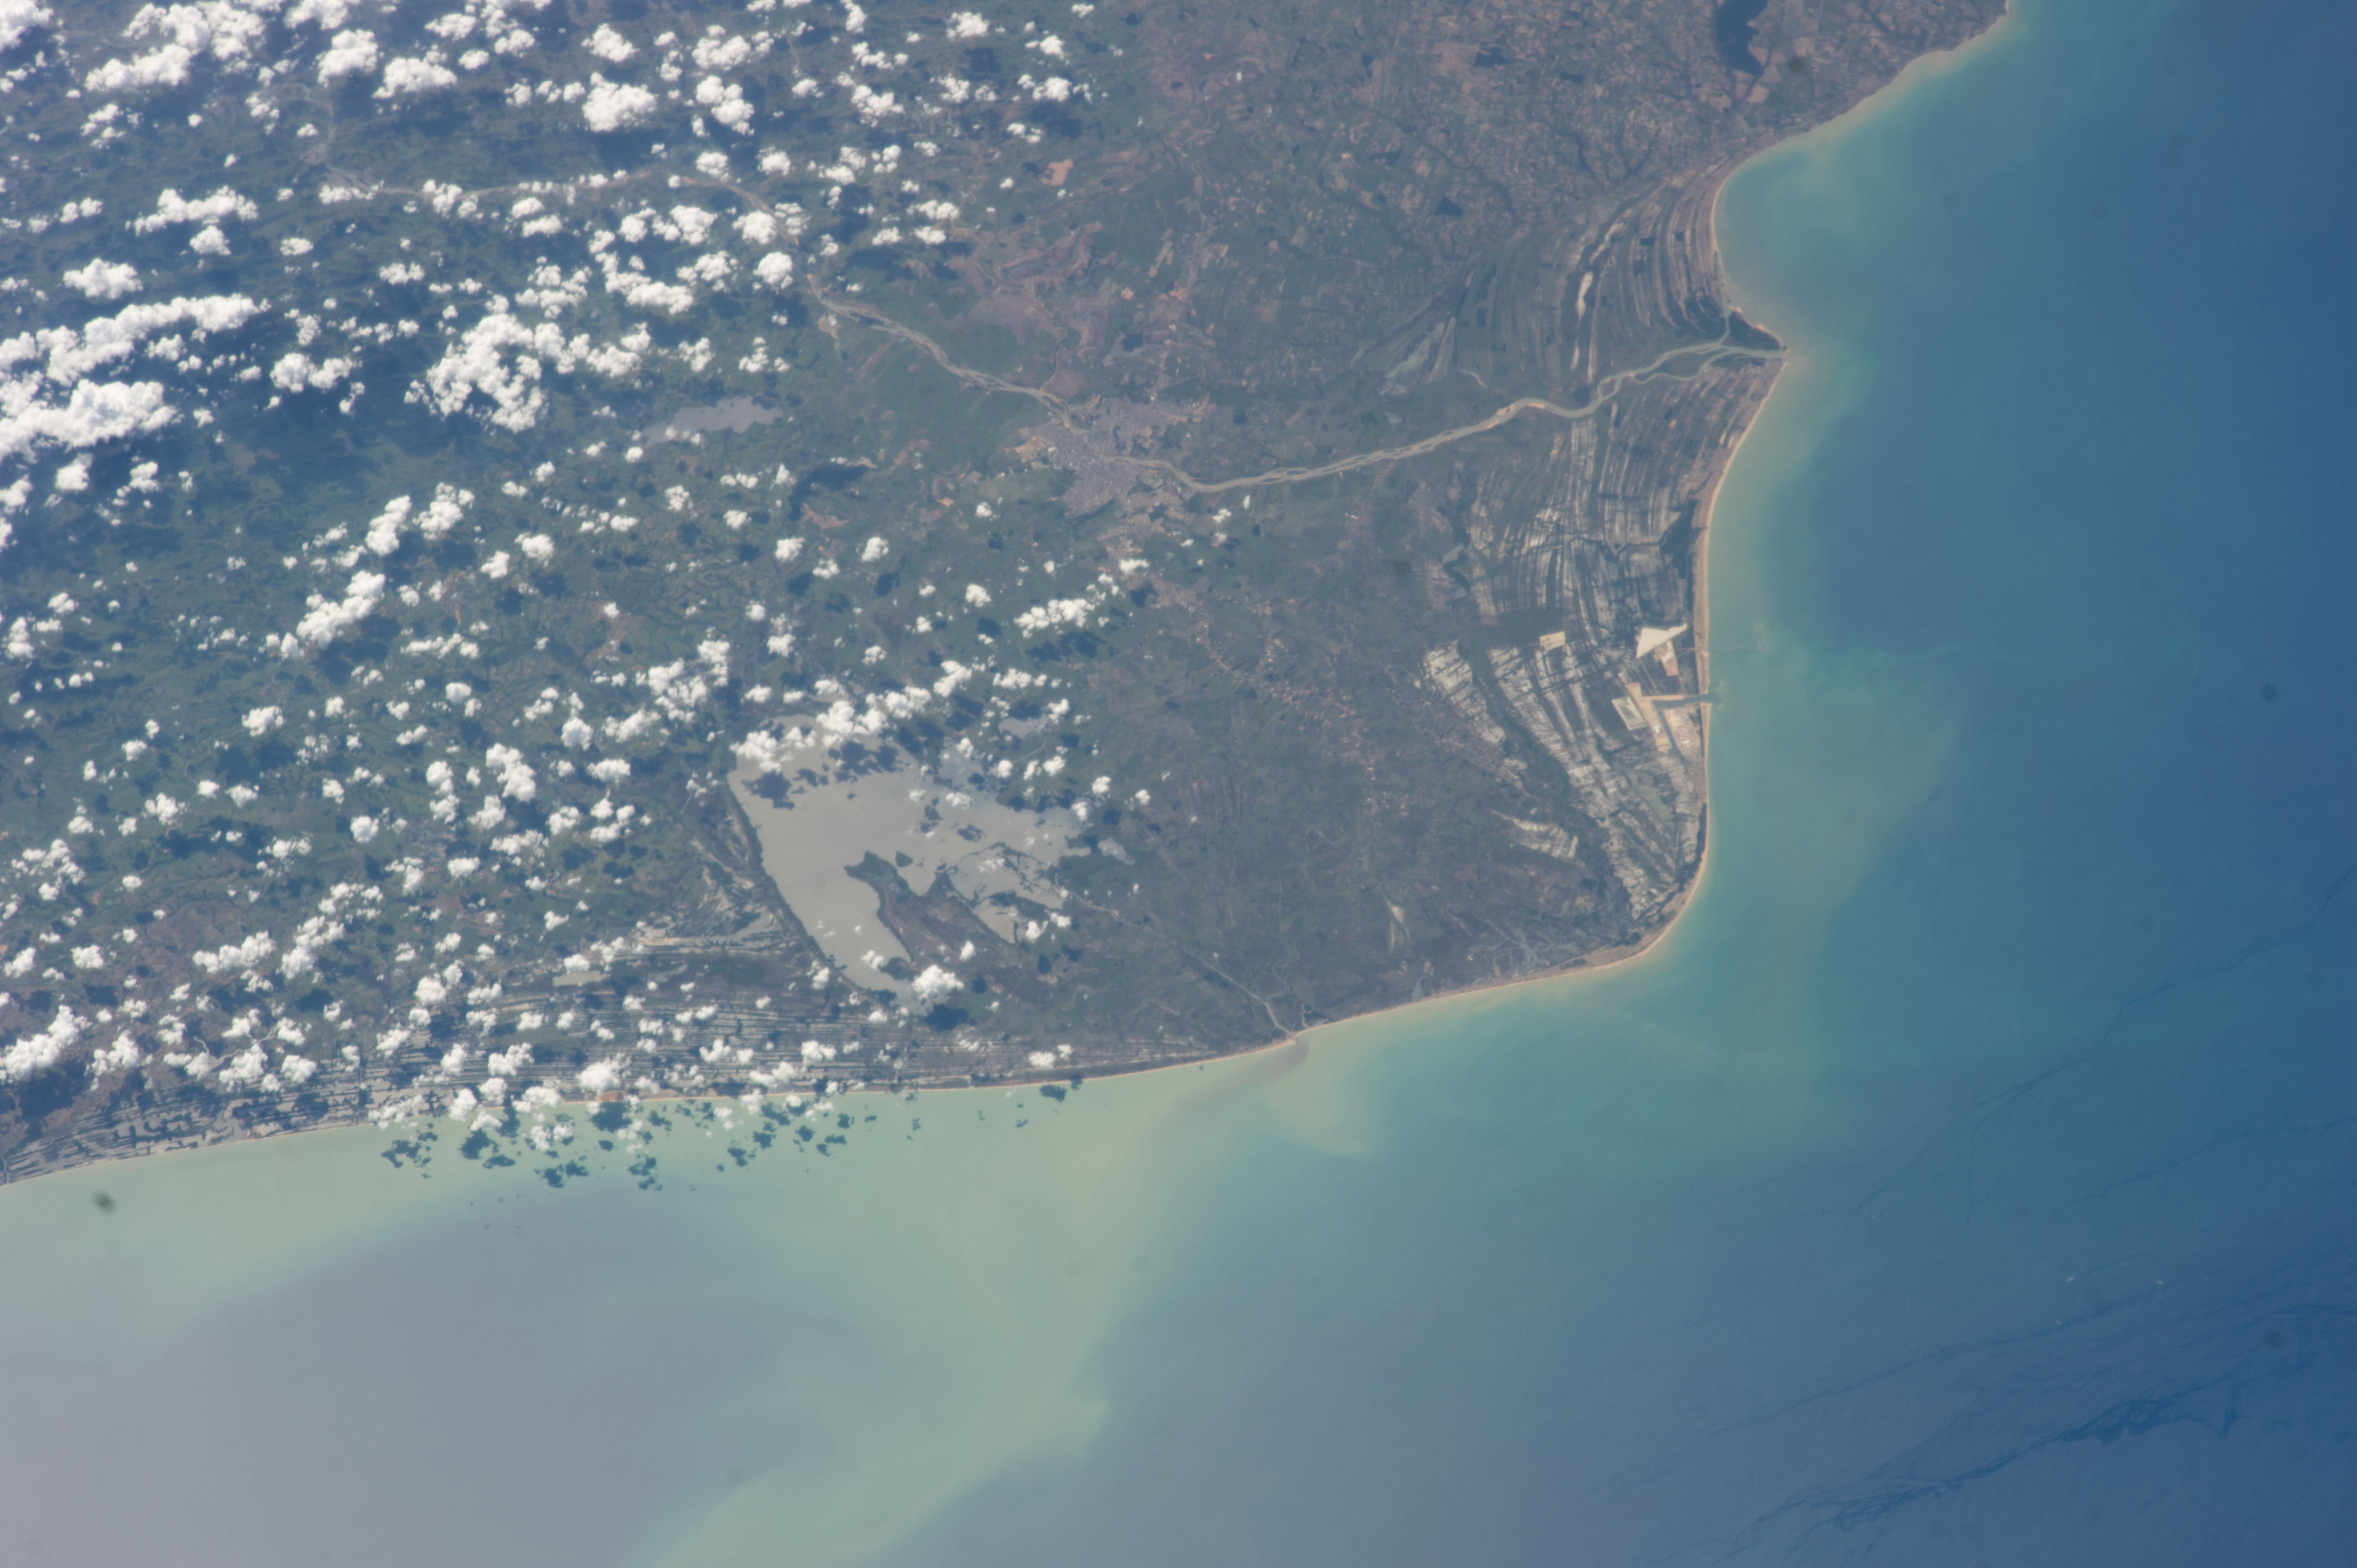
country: BRAZIL
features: FEIA LAKE, CAMPOS, PARAIBA DO SUL RIVER, ATLANTIC OCEAN
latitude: -21.9
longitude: -41.3
